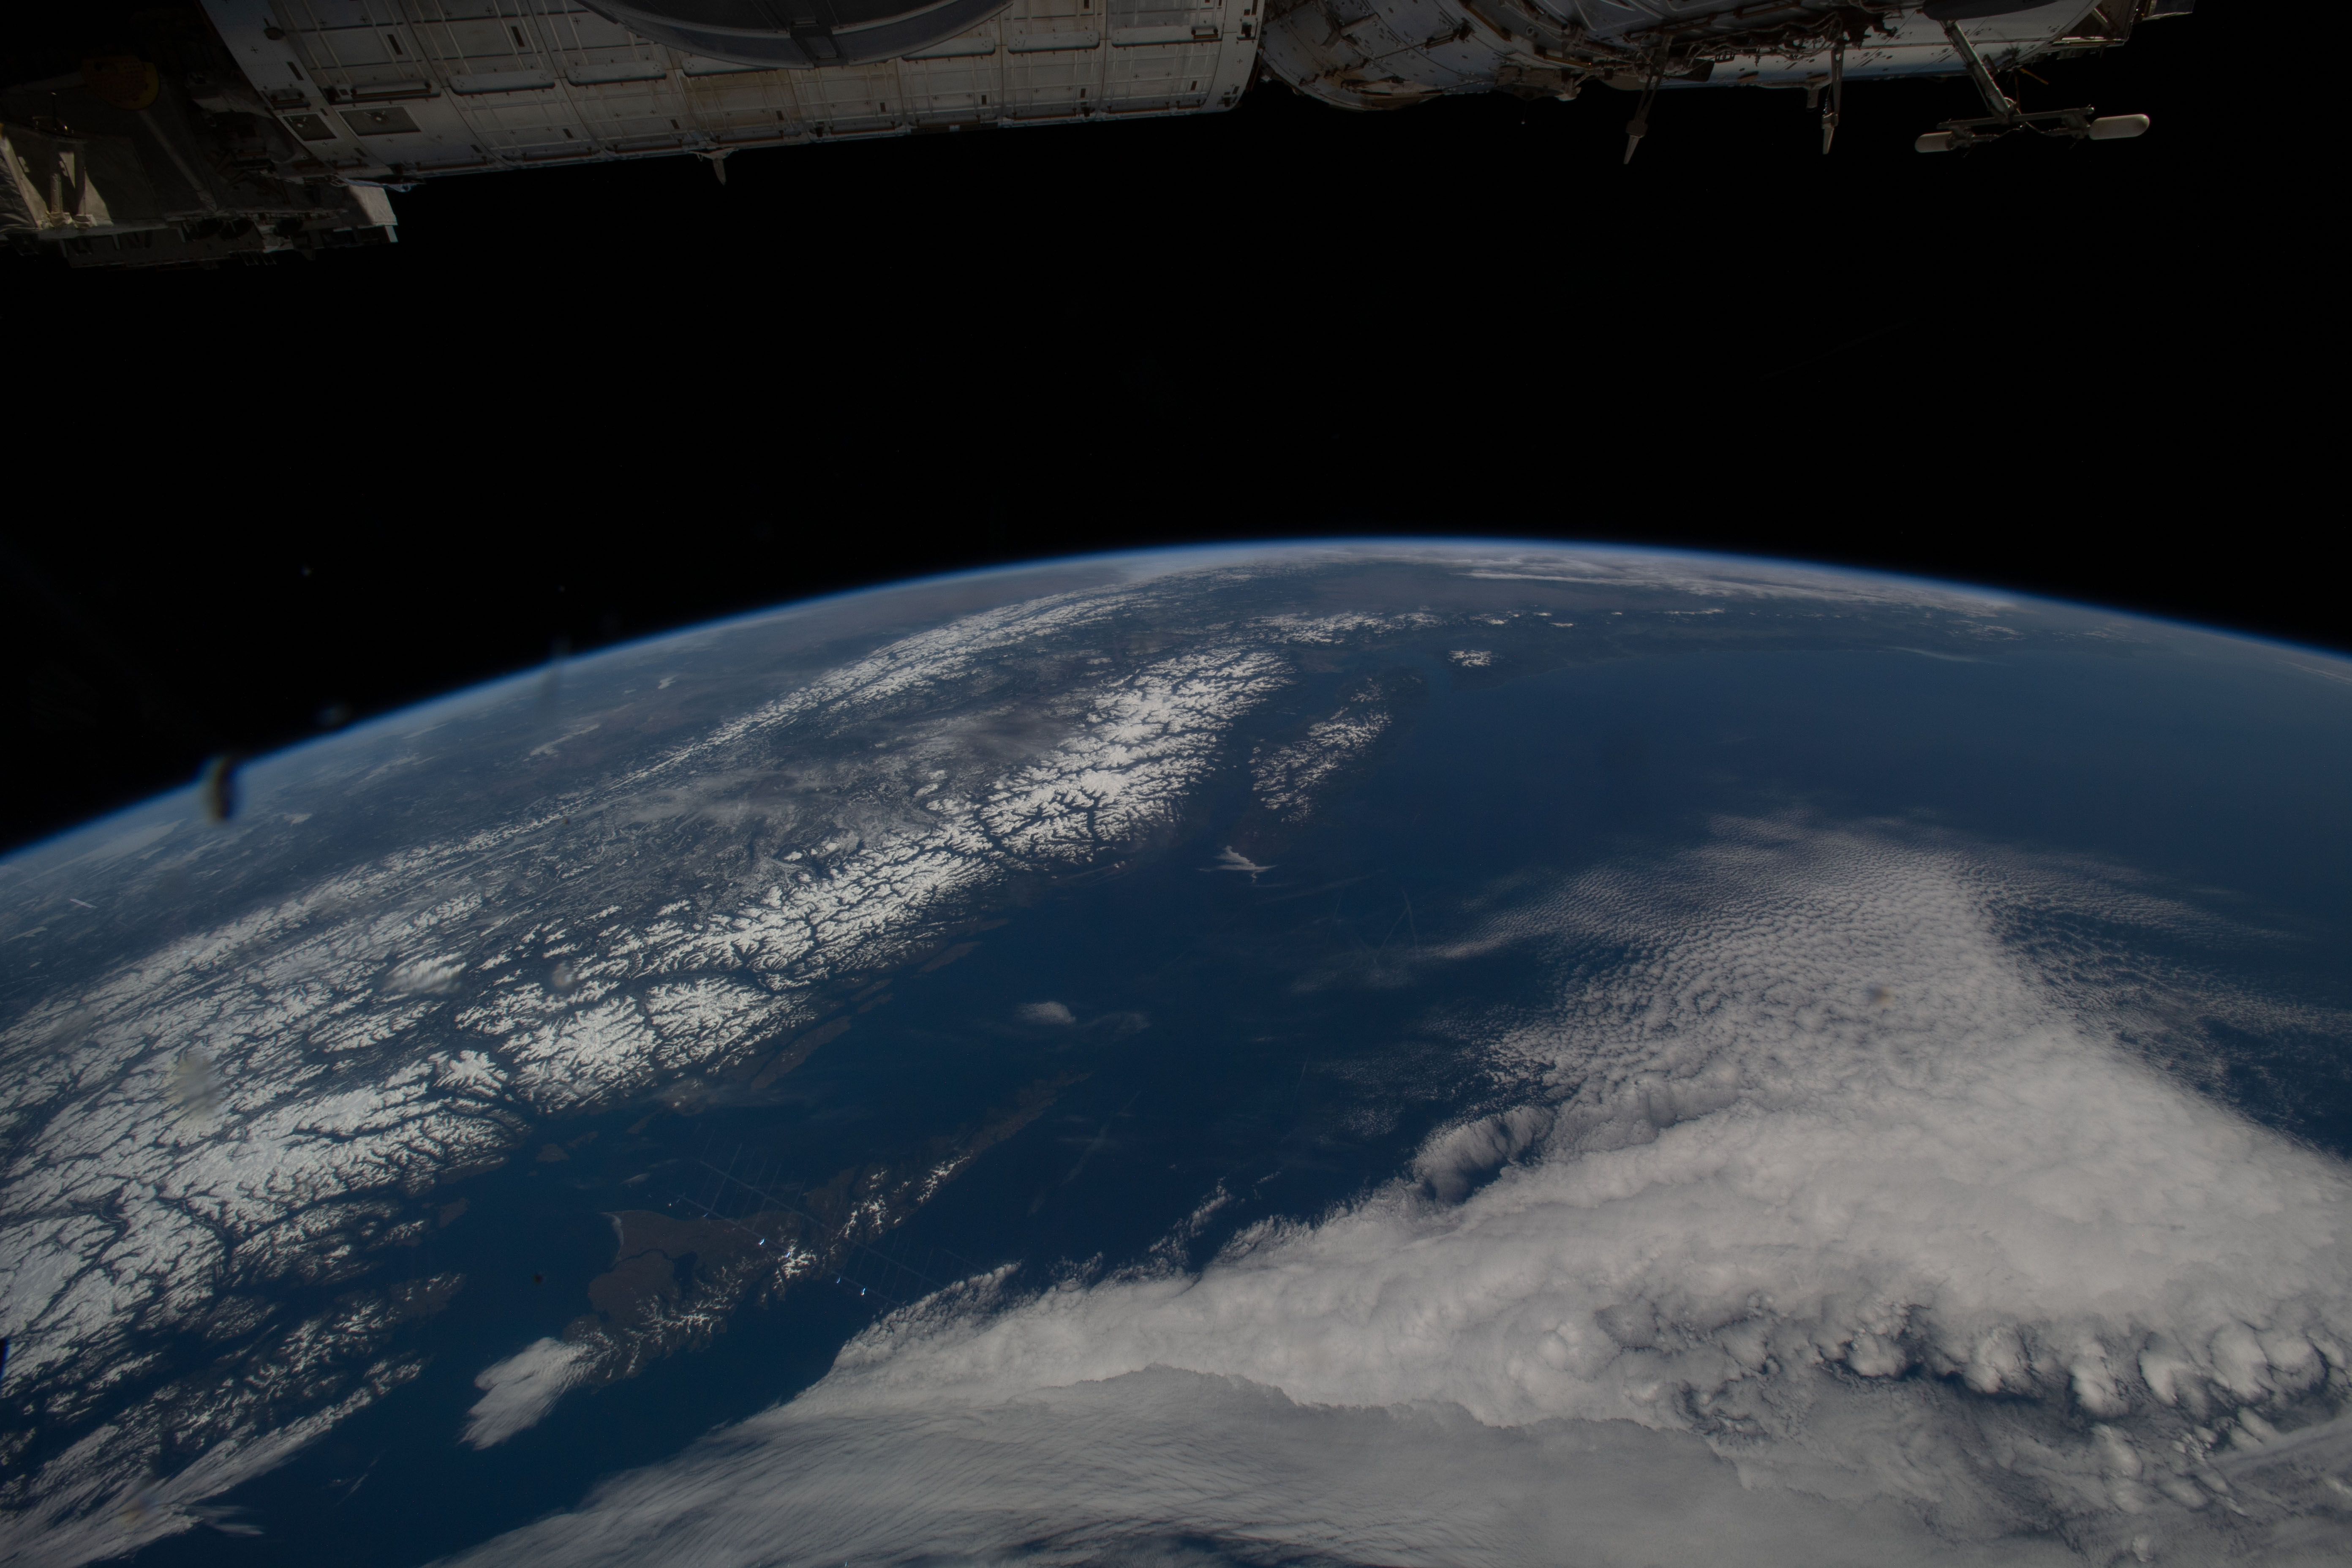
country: CANADA-BC
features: COAST RANGE, ICE FIELD, NORTH PACIFIC OCEAN, HAIDA GWAII, ARCHIPELAGO, ISS, EARTH LIMB
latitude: 50.5
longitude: -130.5
